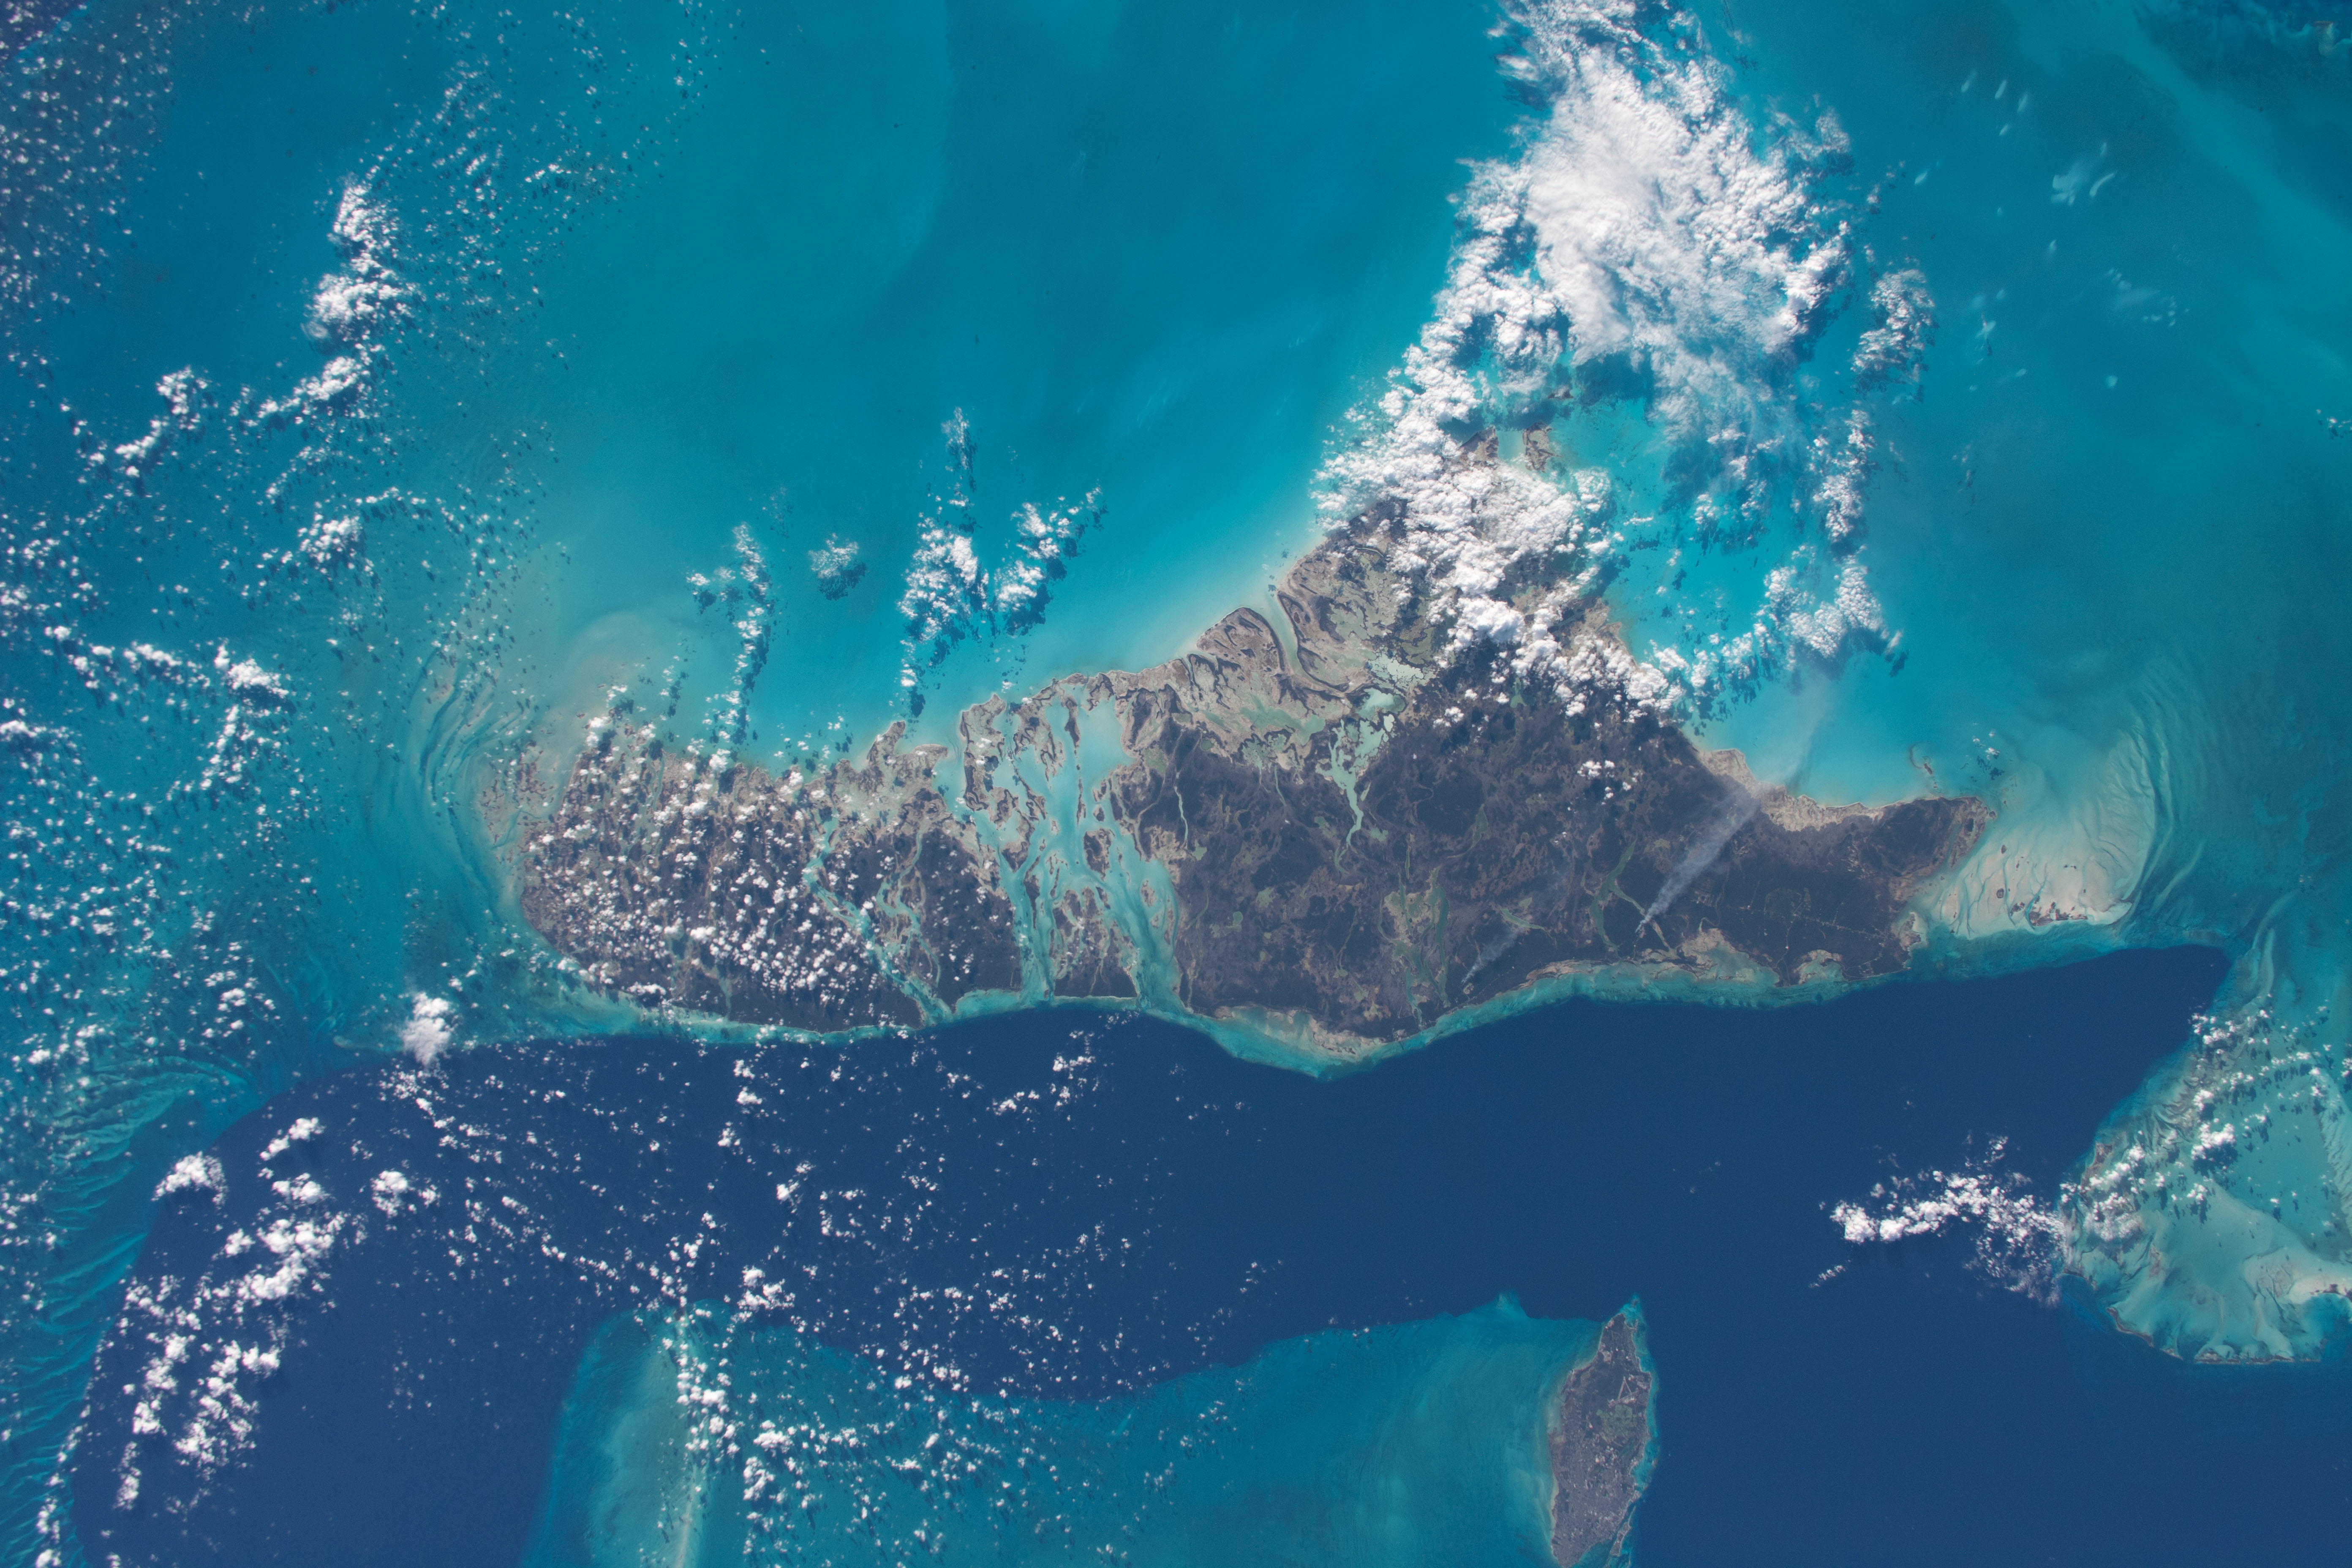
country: BAHAMAS
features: NORTH ATLANTIC OCEAN, WEST SIDE NATIONAL PARK, CONGO TOWN, DELTA, NASSAU
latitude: 24.5
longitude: -78.0
